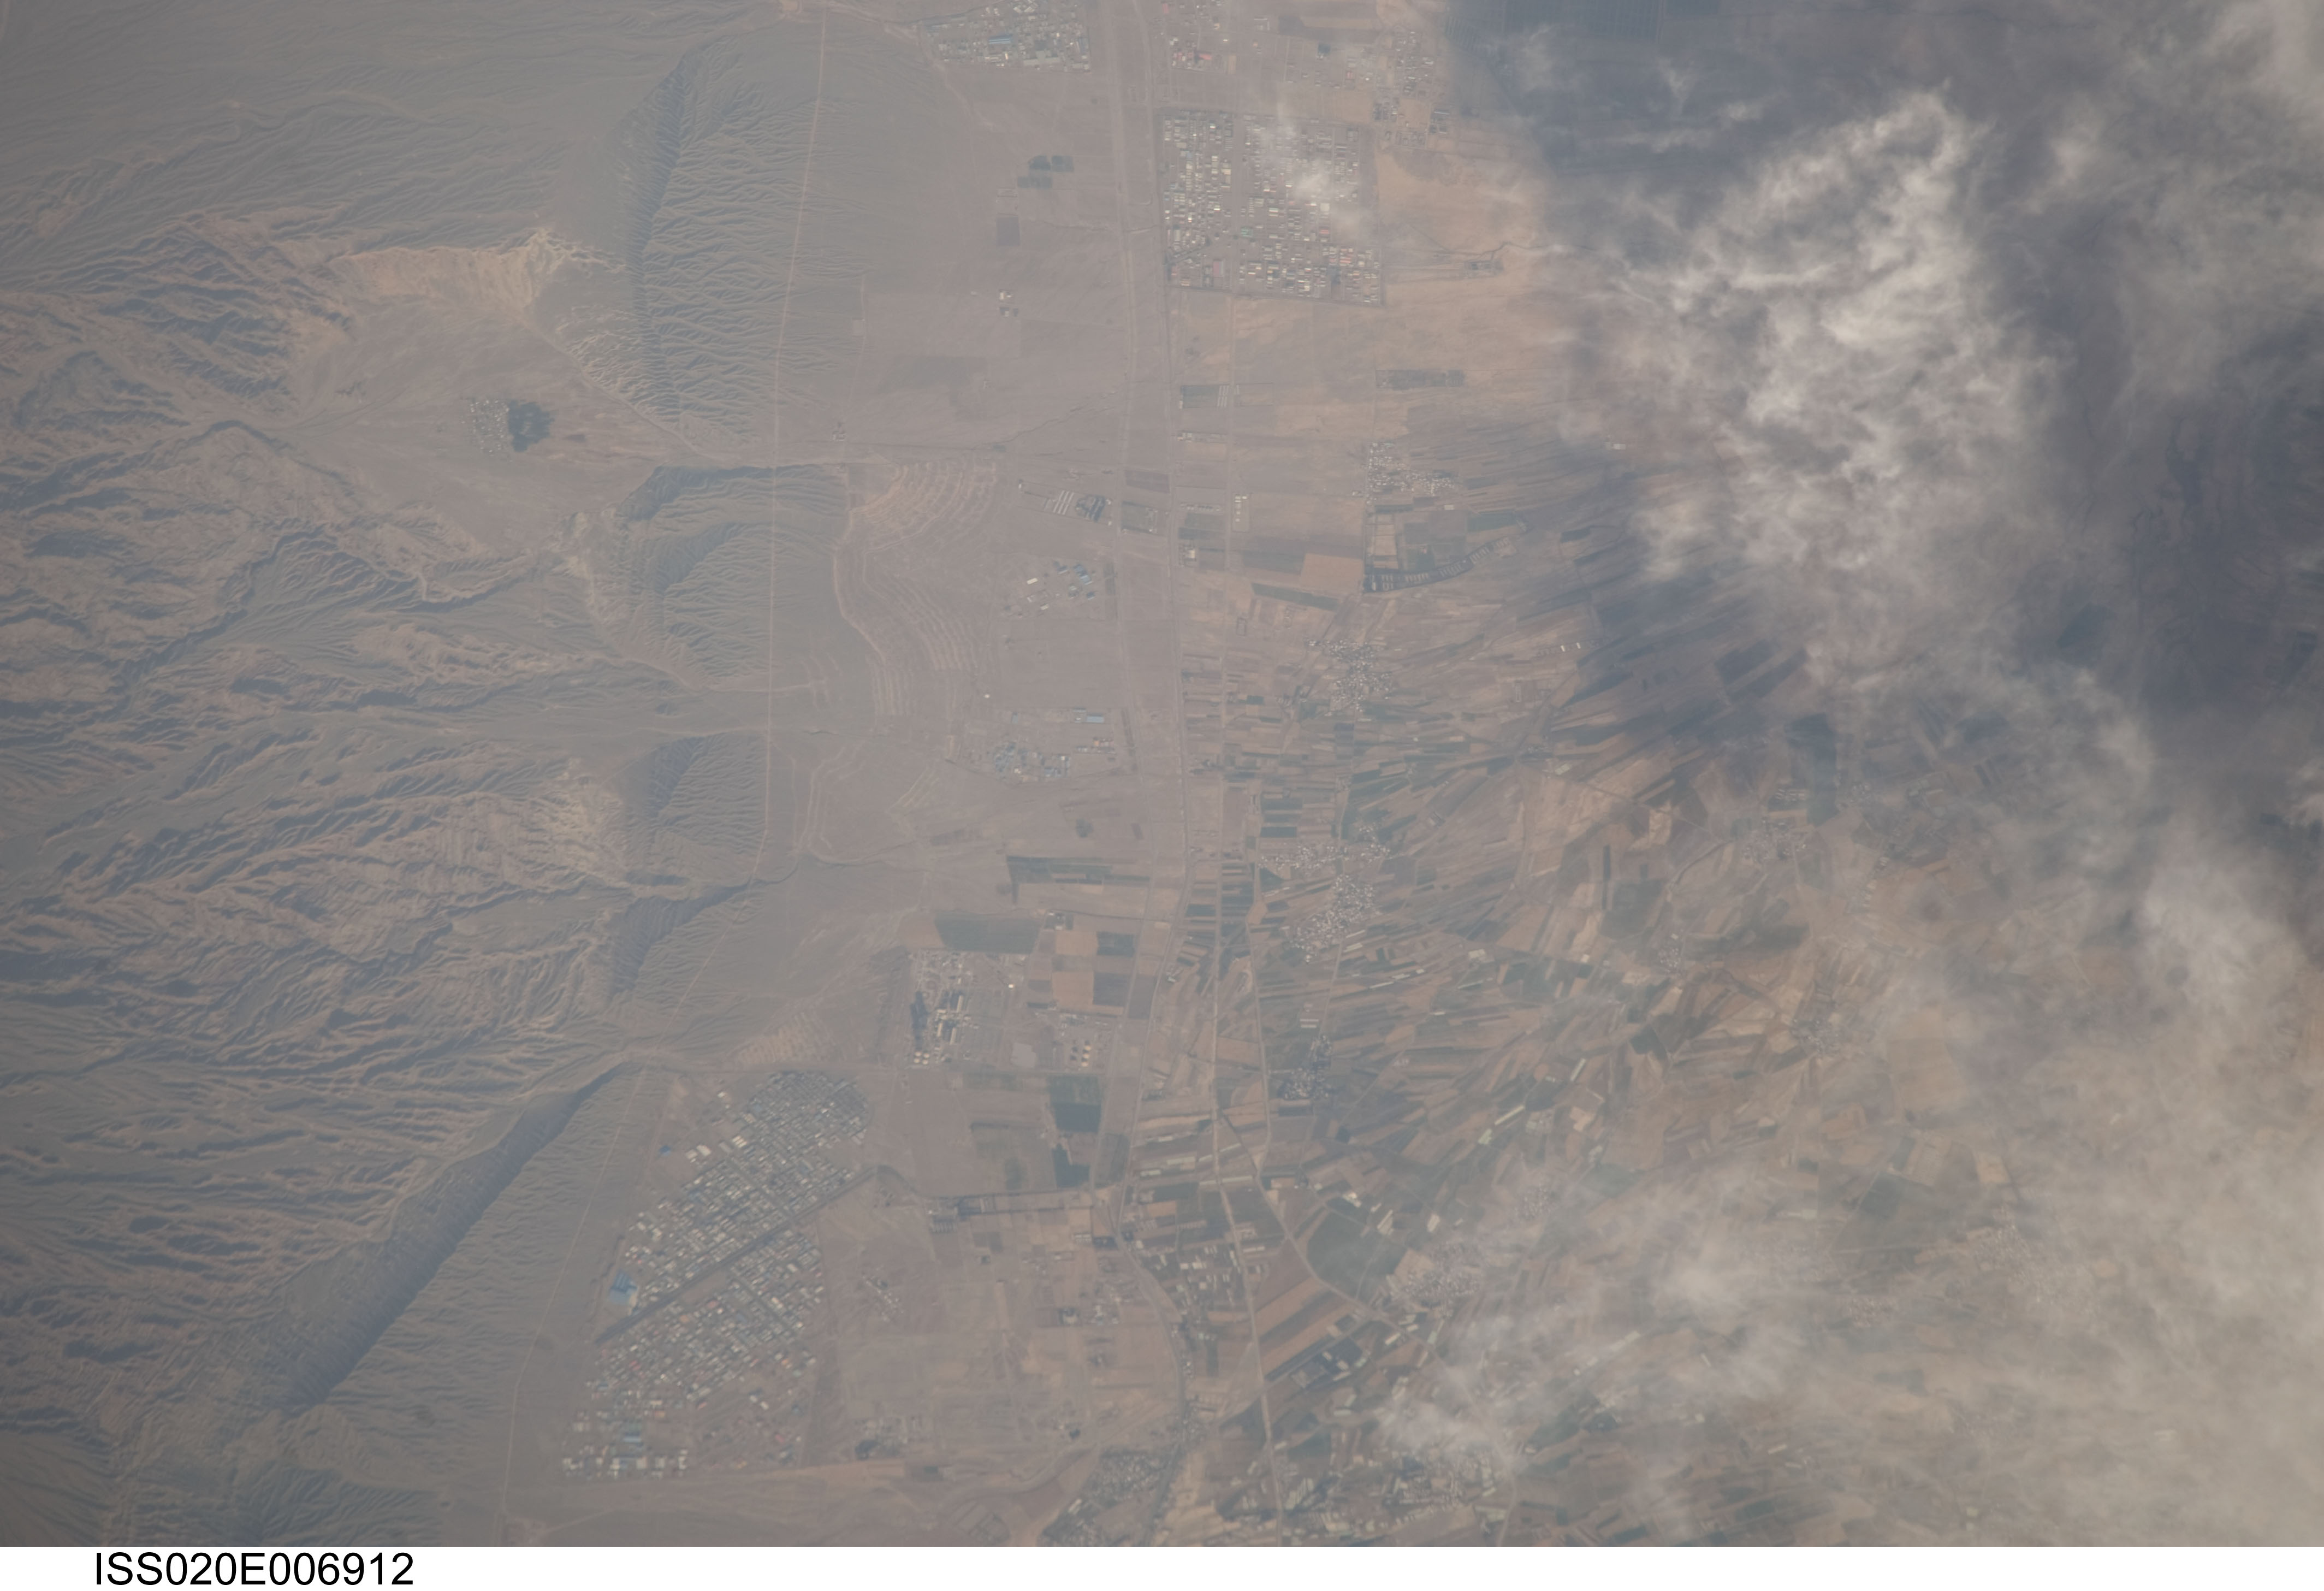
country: IRAN
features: PISHVA AREA, ELBURZ FOOTHILLS, AGR.
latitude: 35.4
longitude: 51.9
